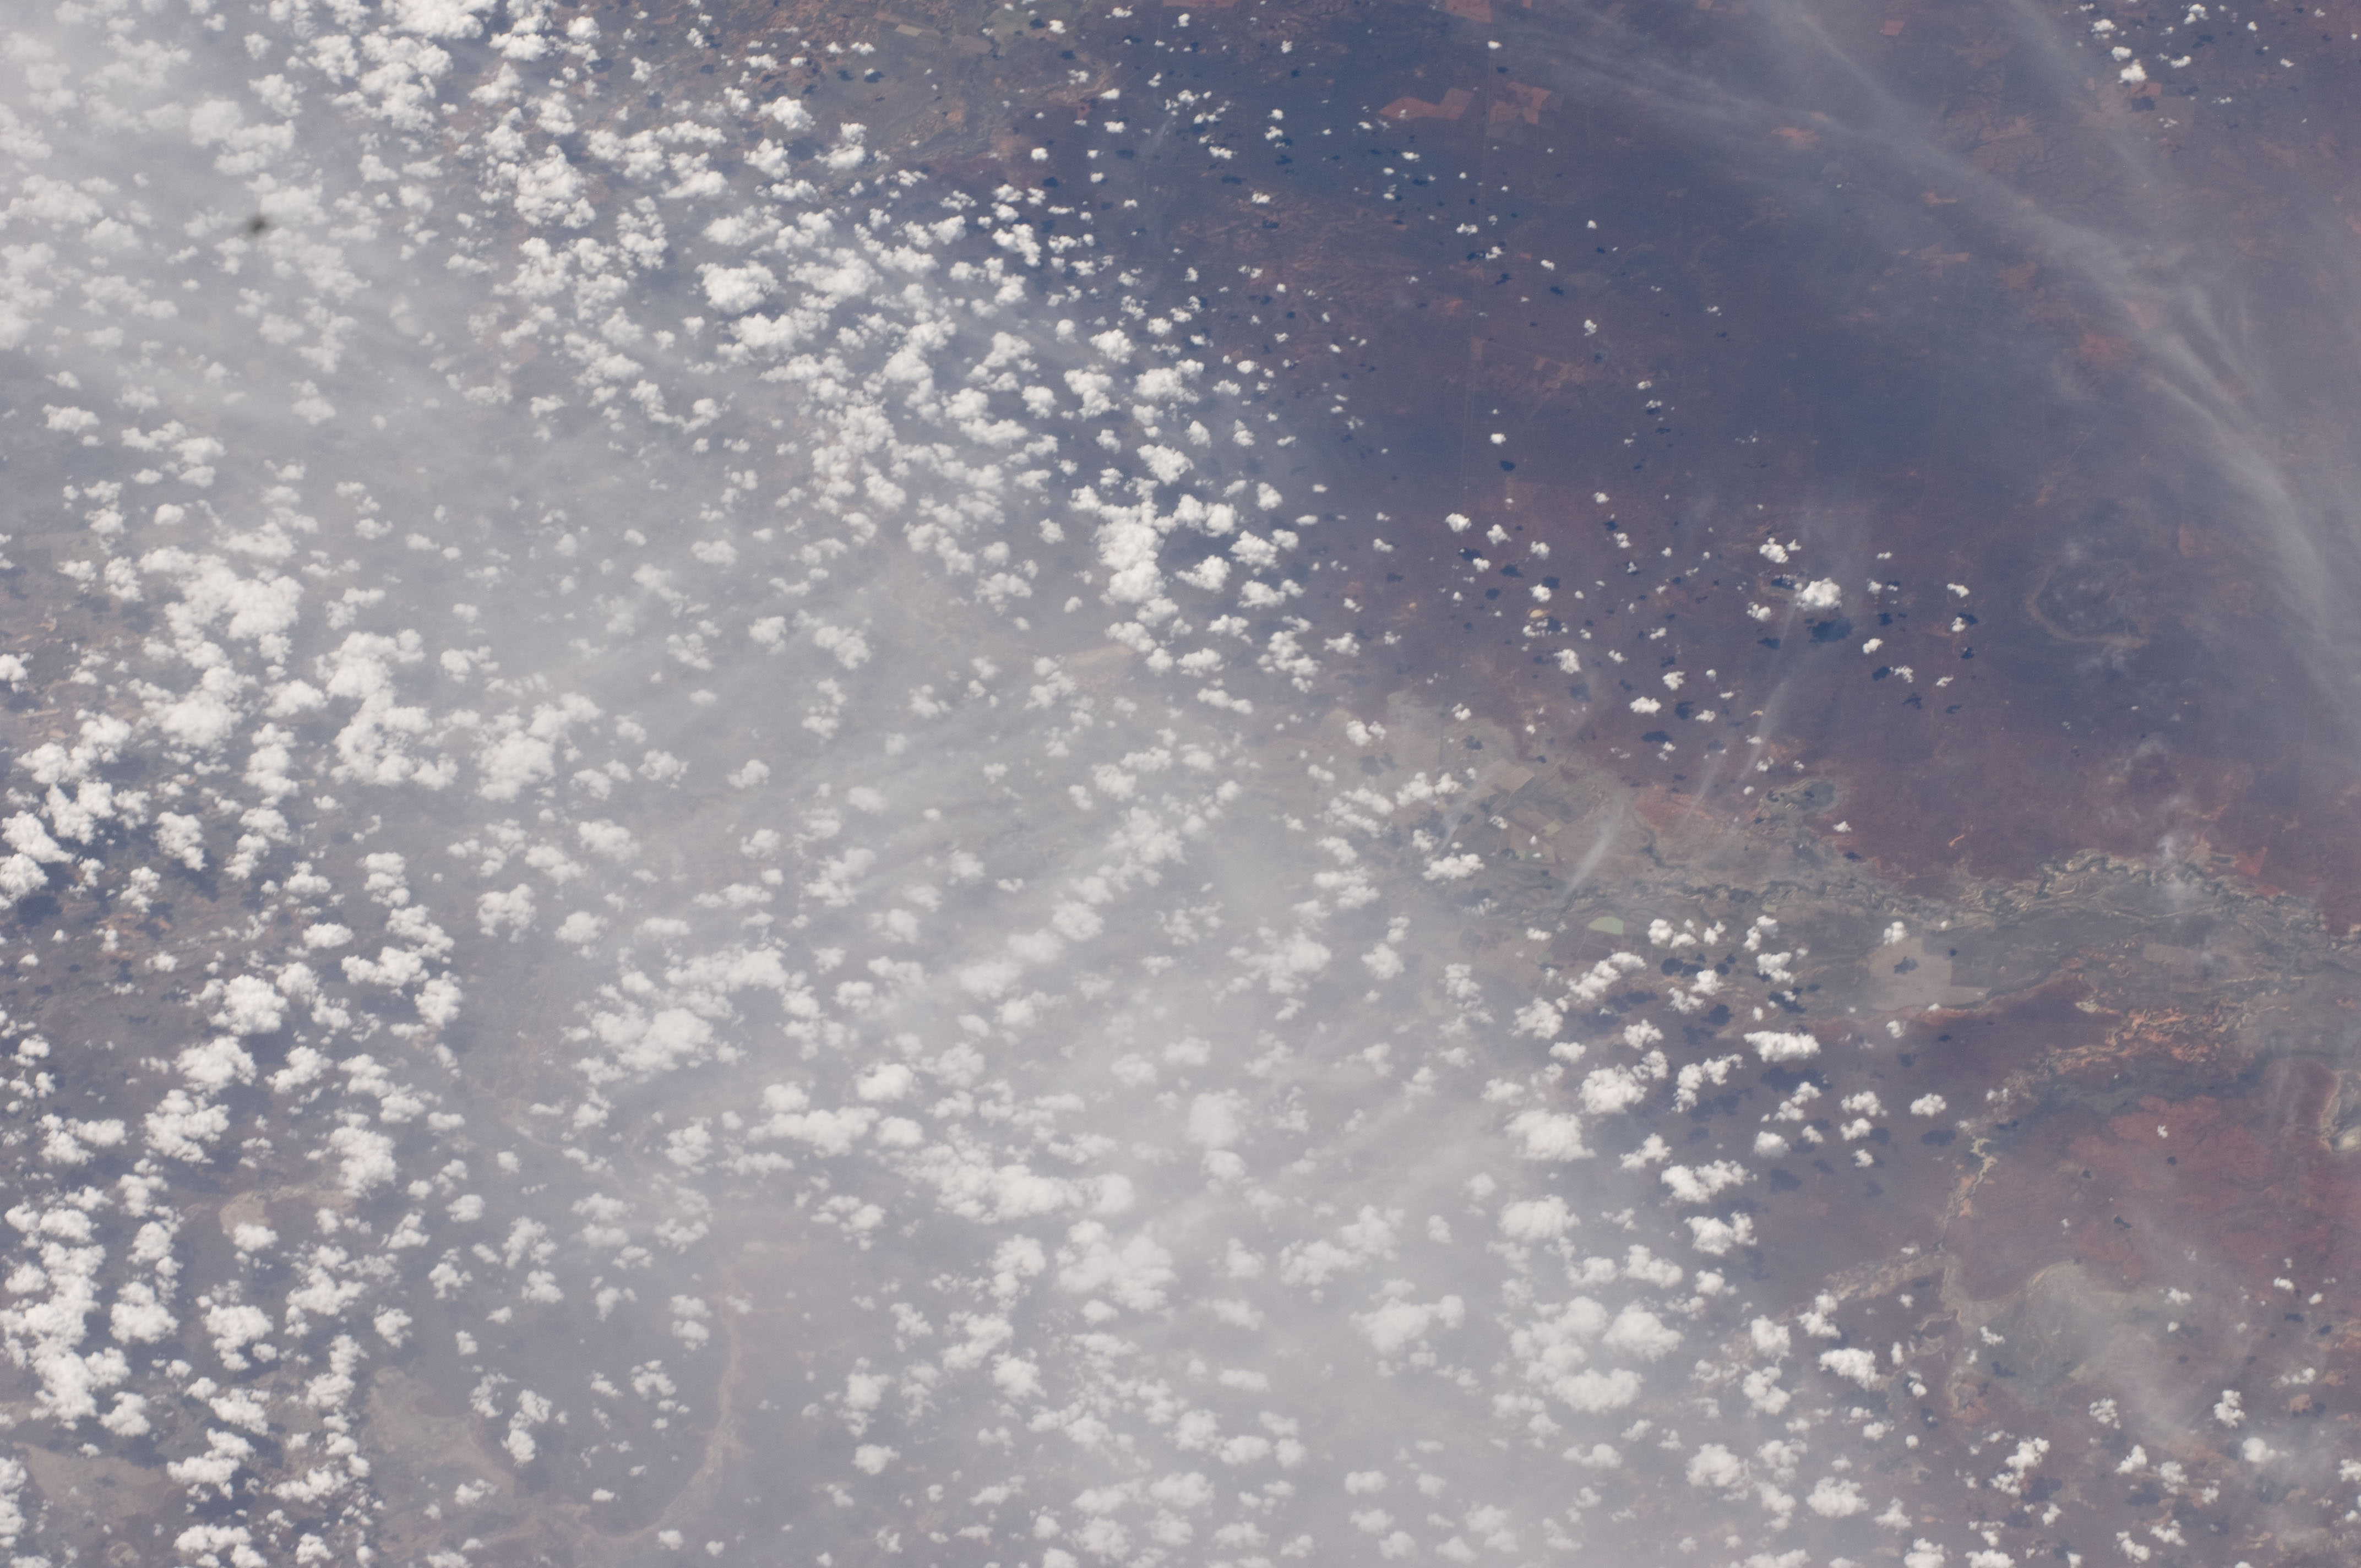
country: AUSTRALIA-NSW
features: DARLING R. VALLEY, DARLING R. AREA
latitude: -30.0
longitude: 146.0
